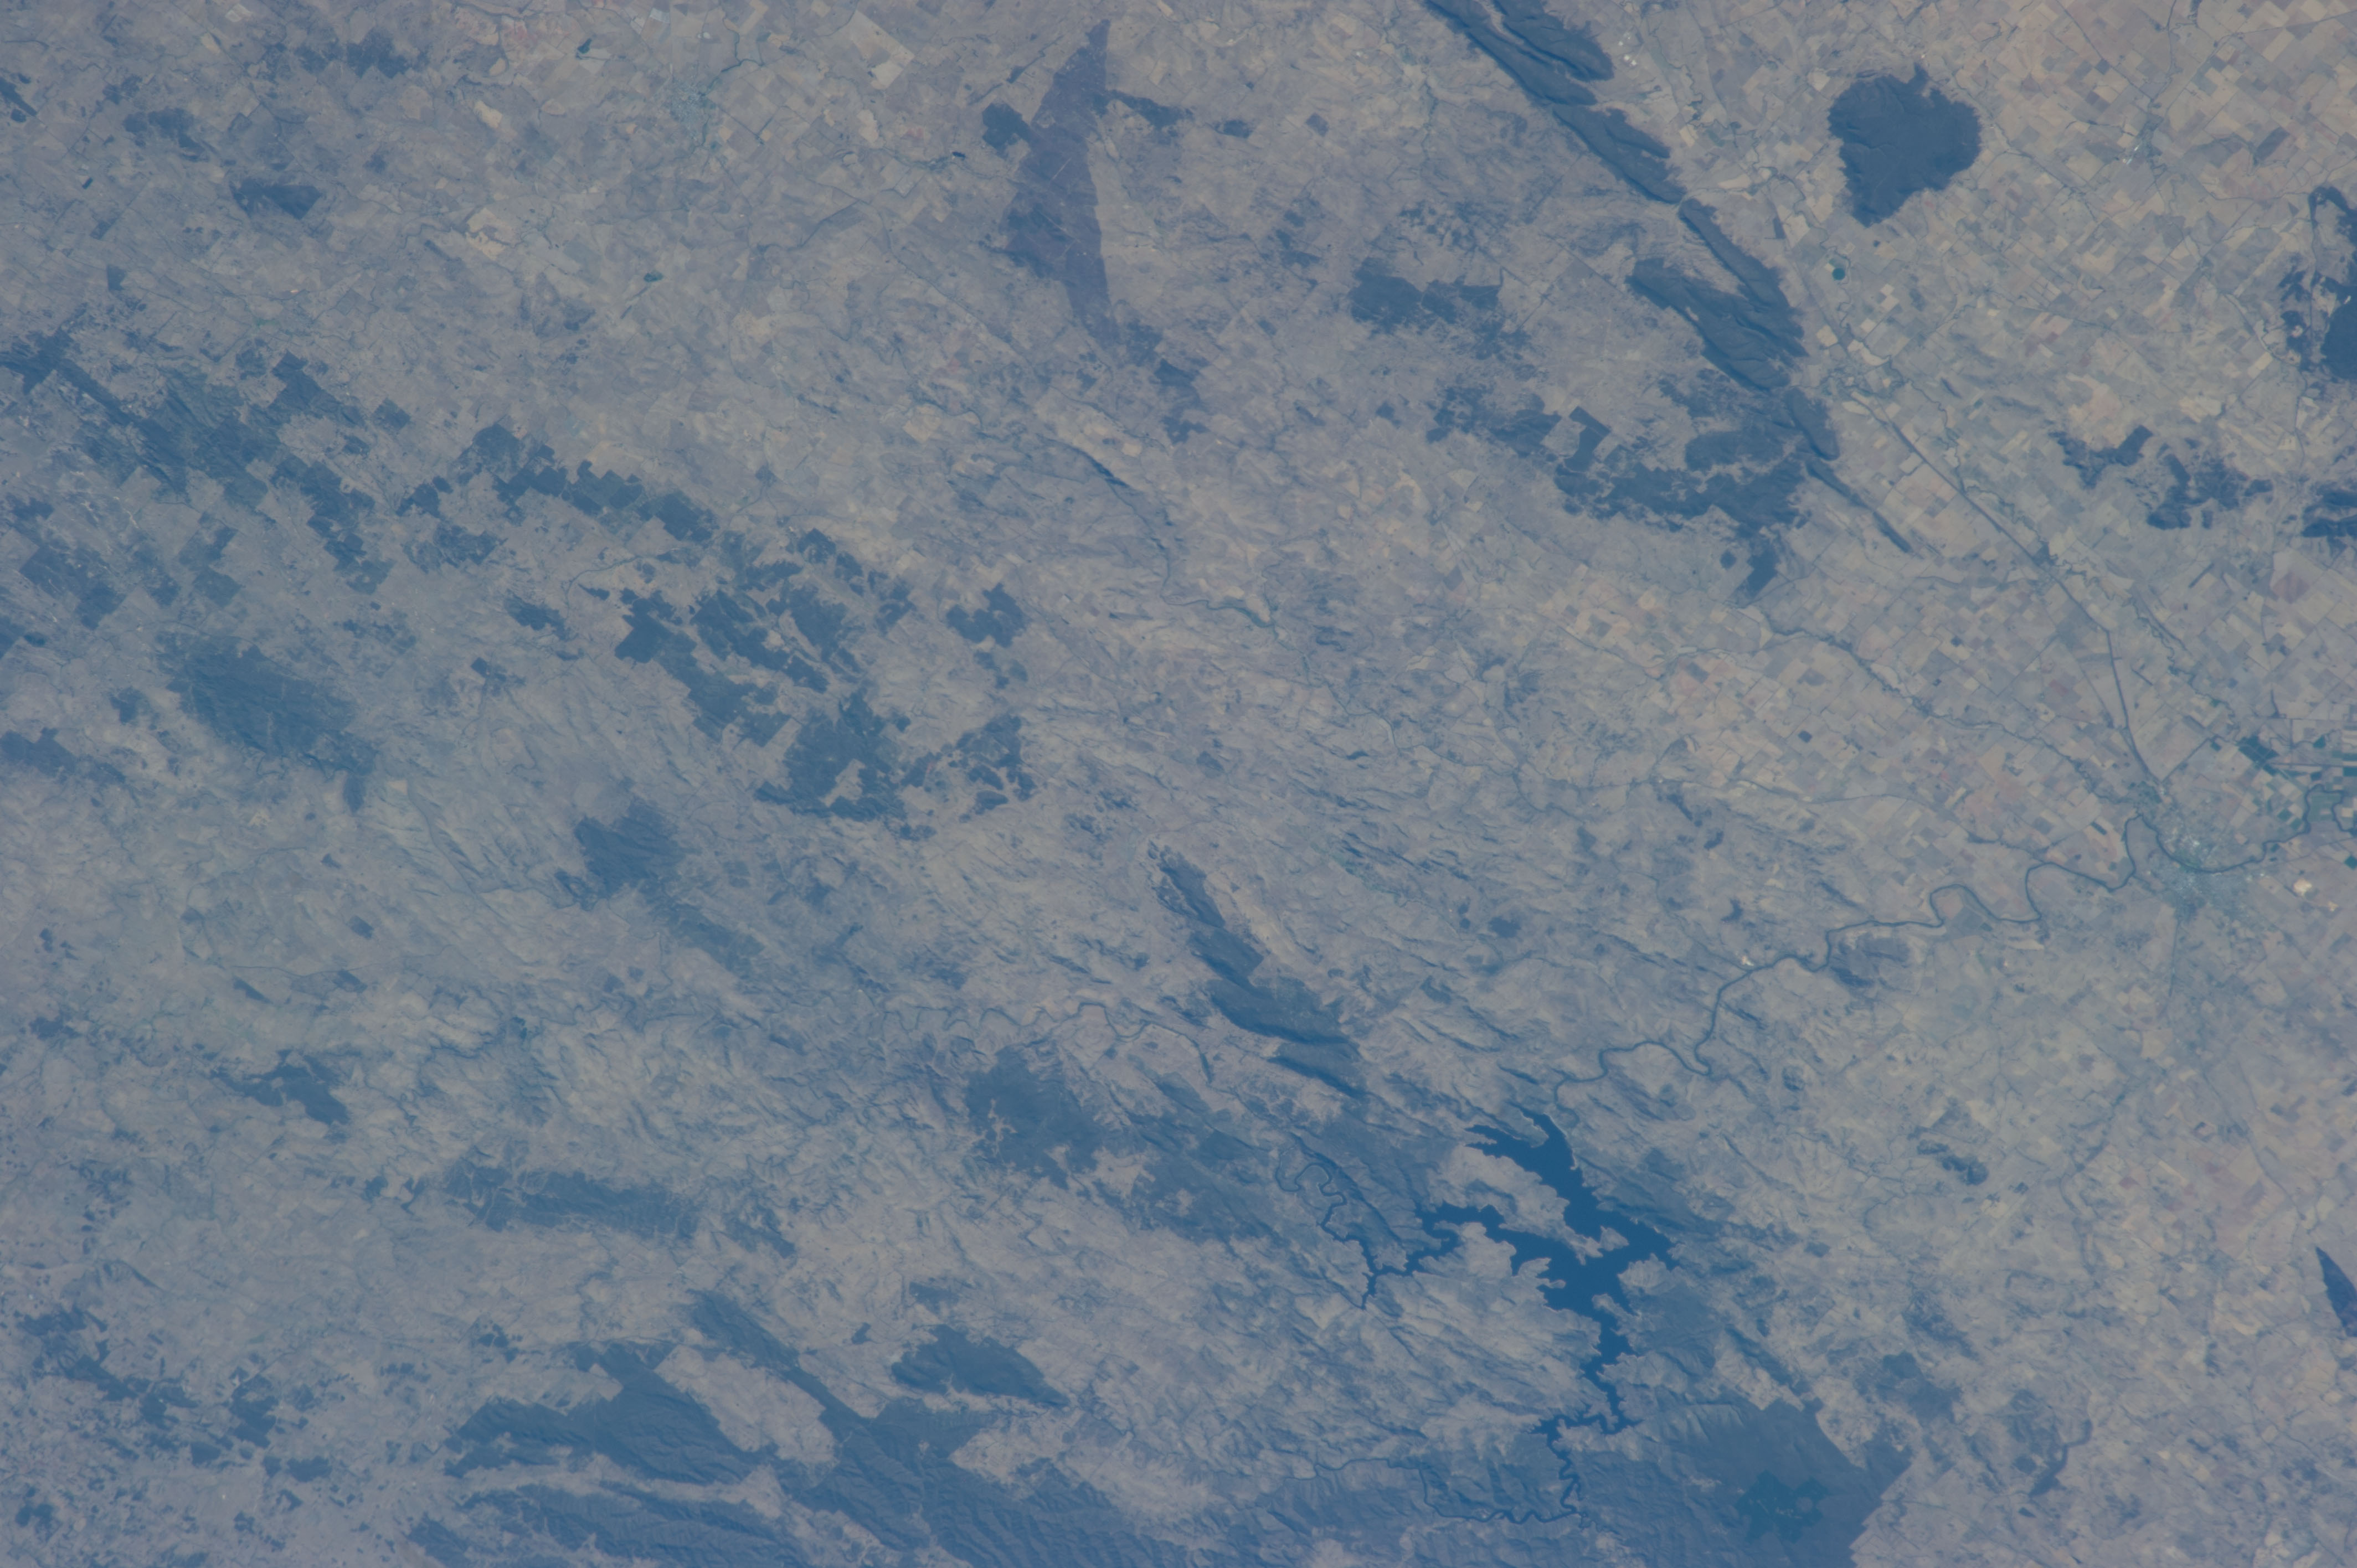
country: AUSTRALIA-NSW
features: L. WYANGALA, AGR., COWRA, LACHLAN R.
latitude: -34.1
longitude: 149.1
